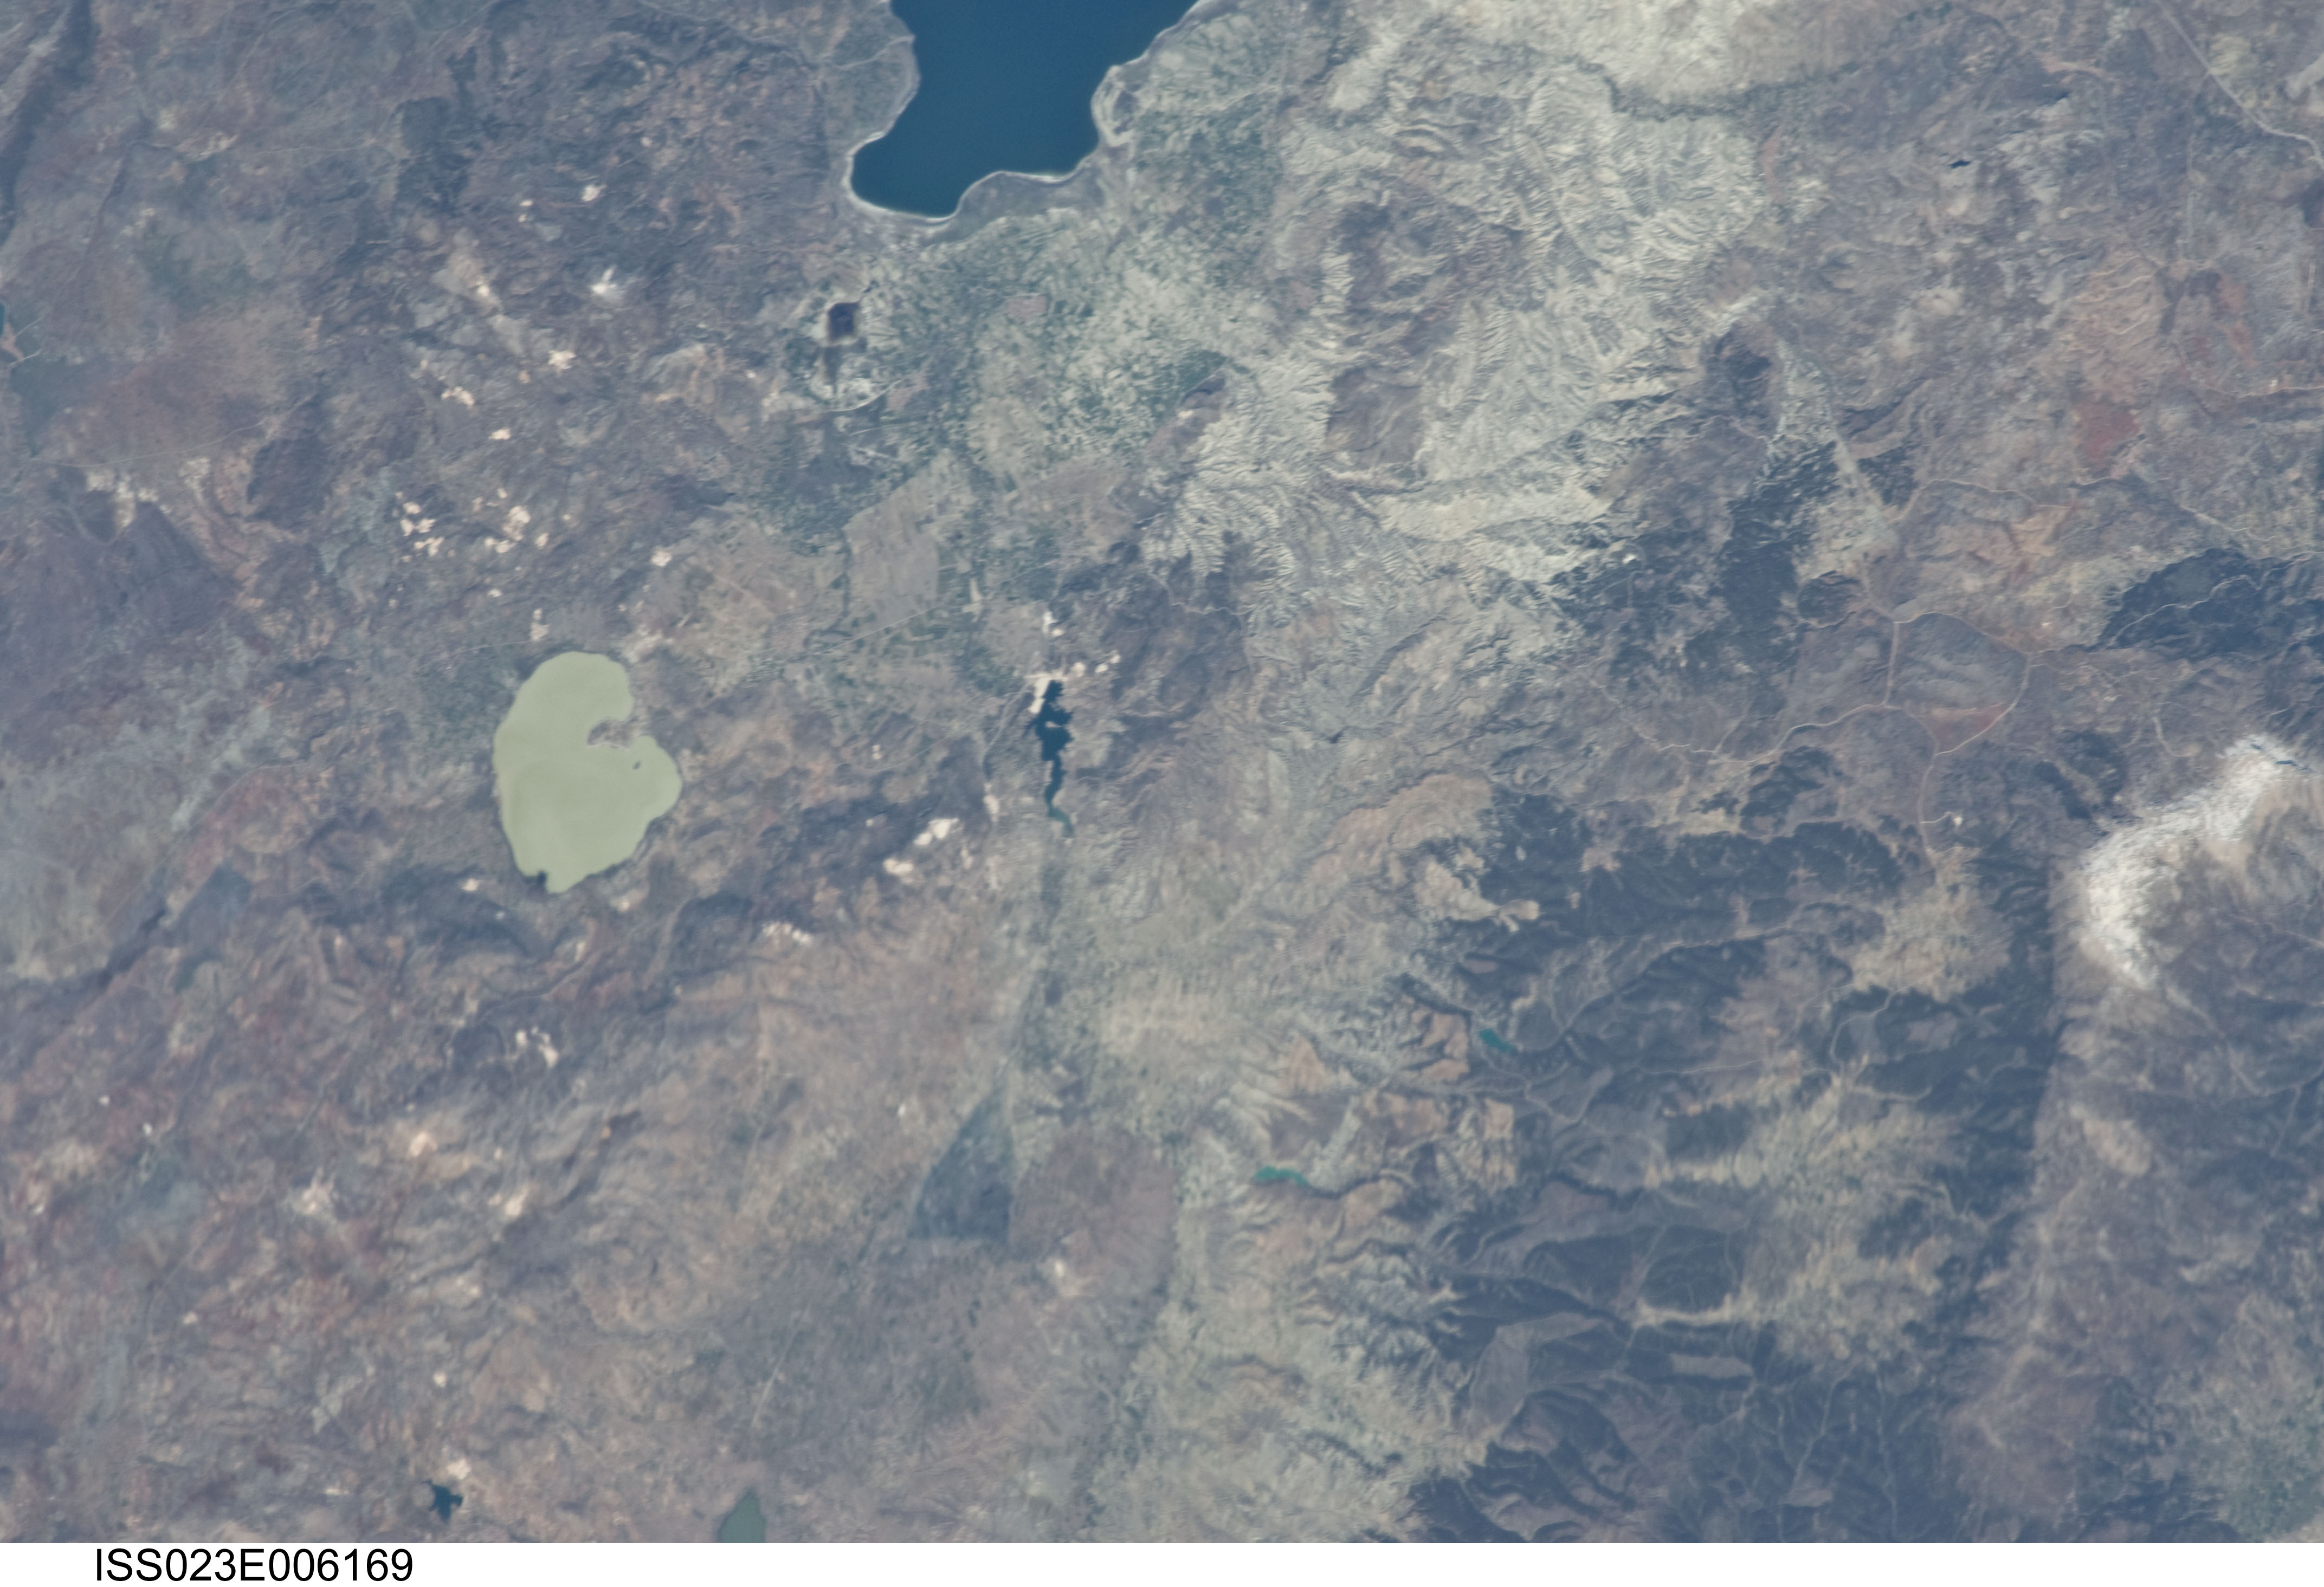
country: TURKEY
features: YARISLI L., AGR., ROADS
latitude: 37.5
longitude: 30.2
